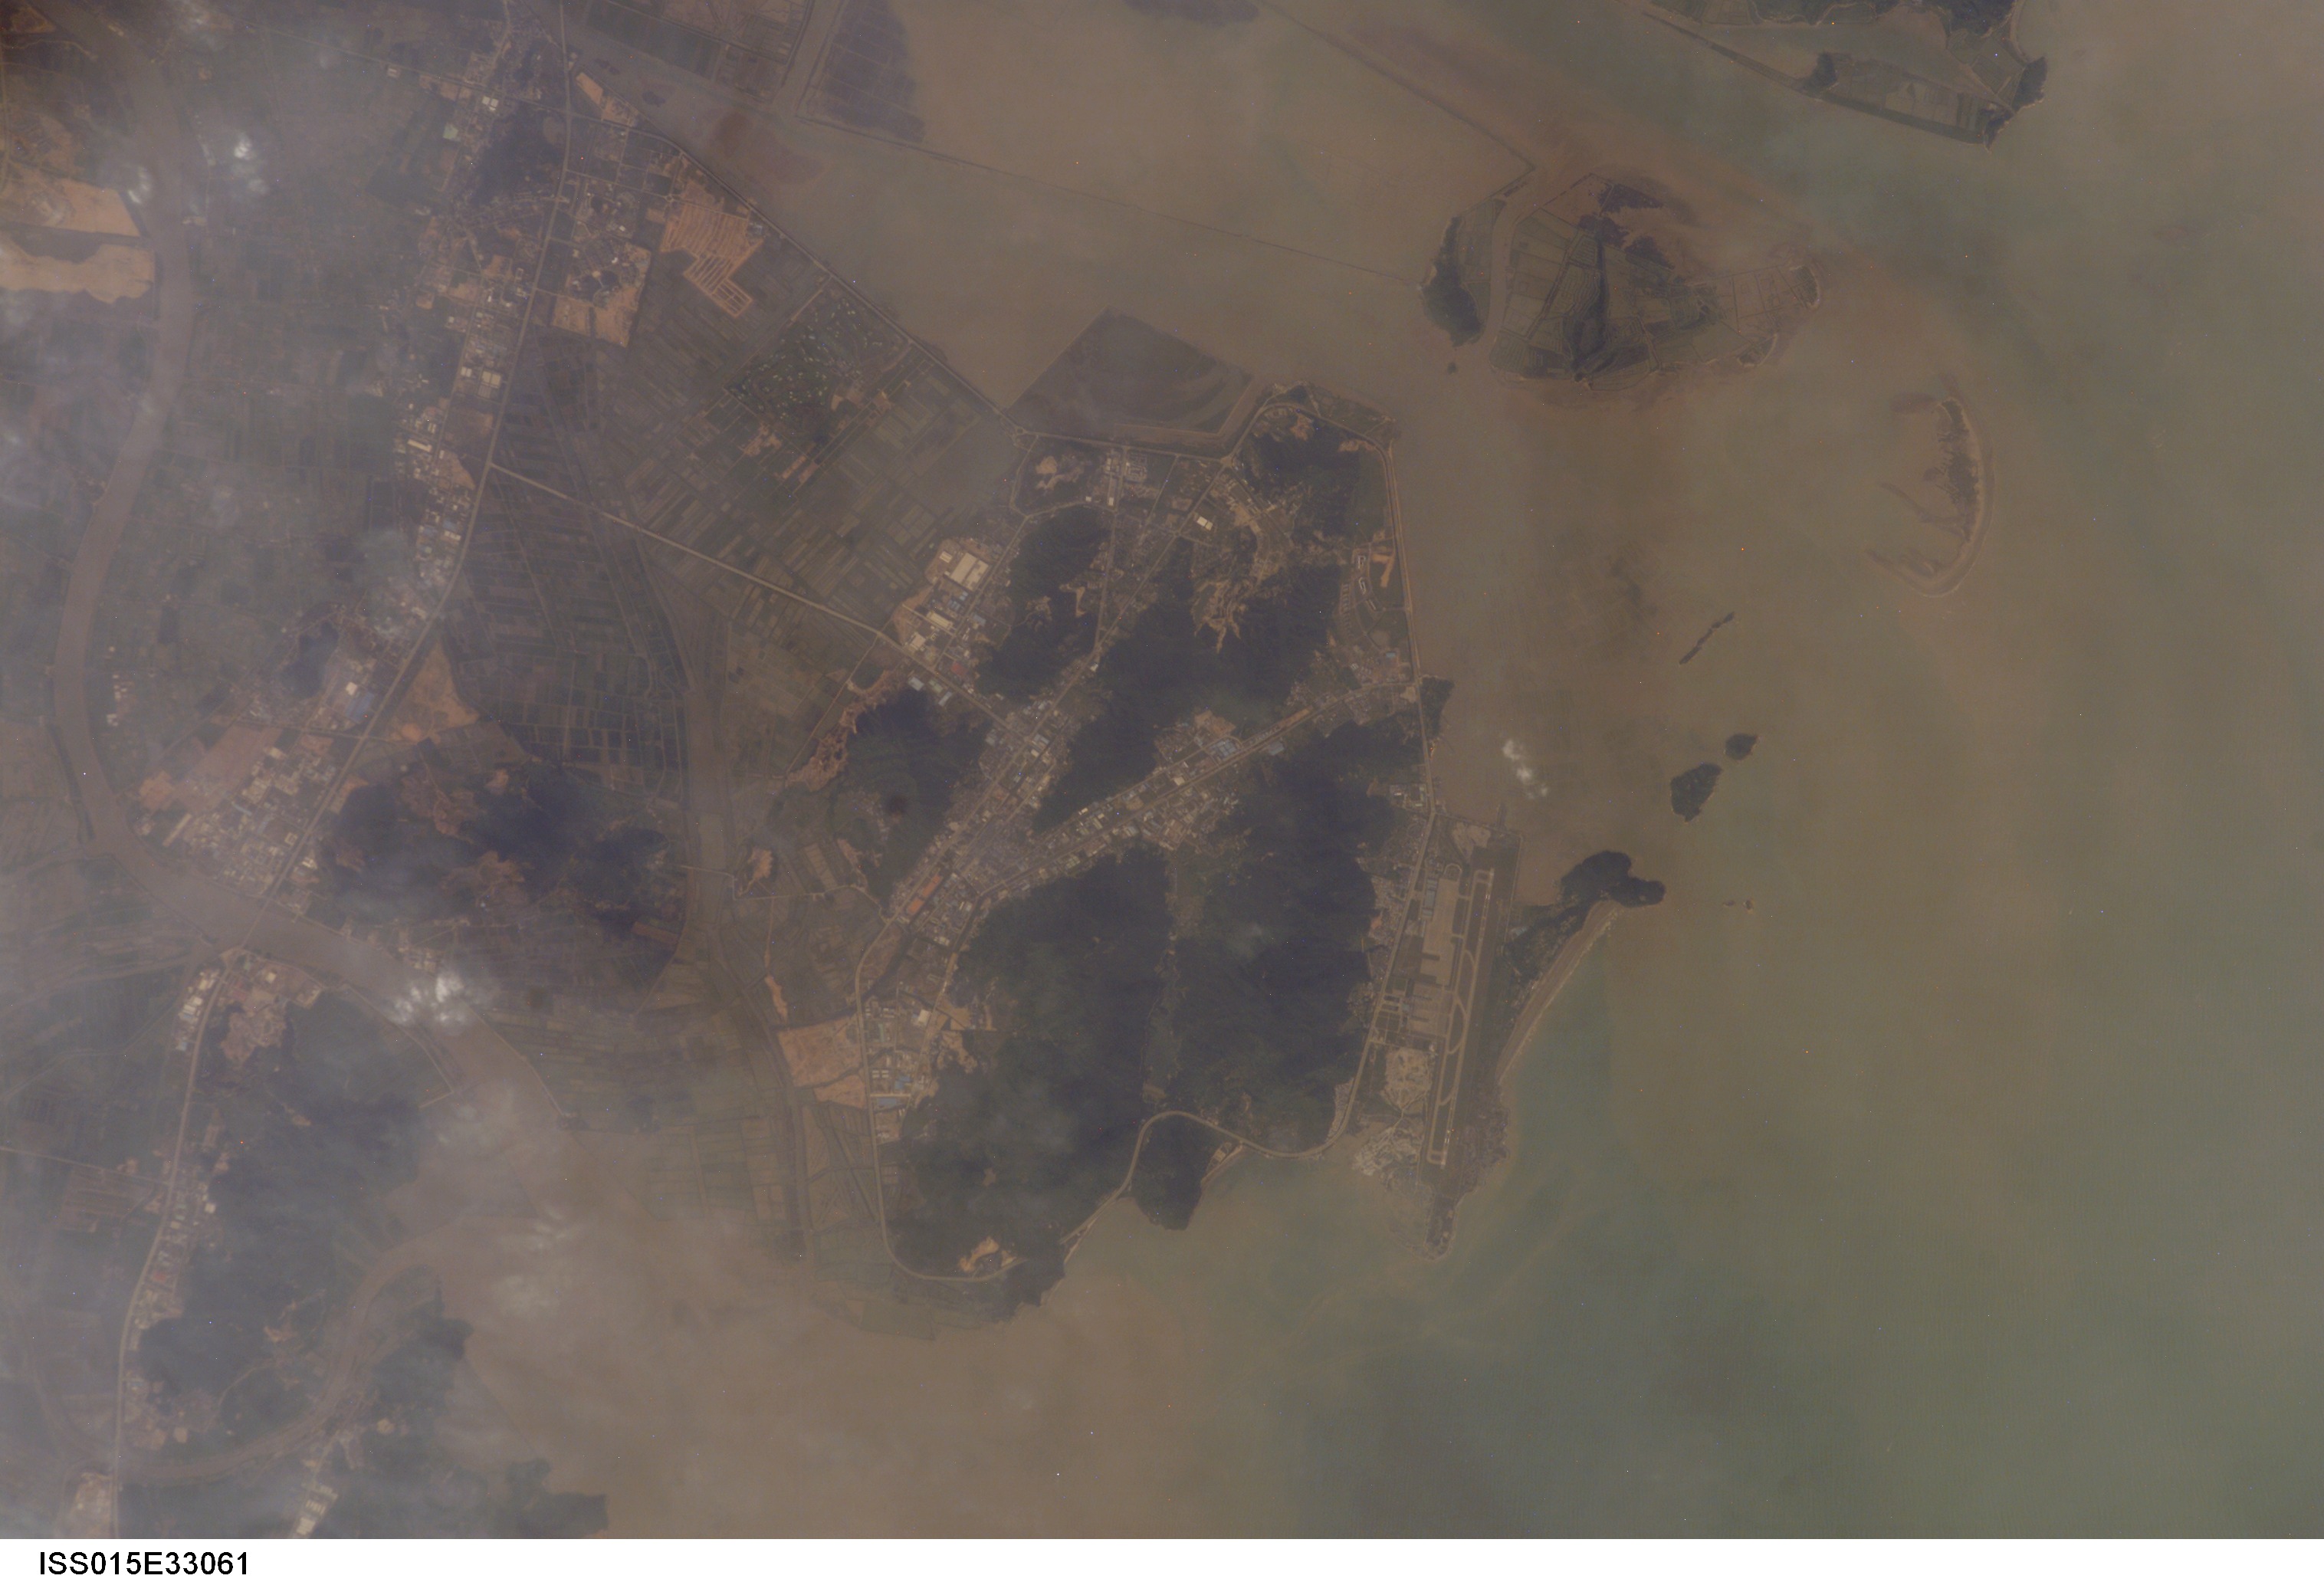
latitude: 22.0
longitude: 113.4
